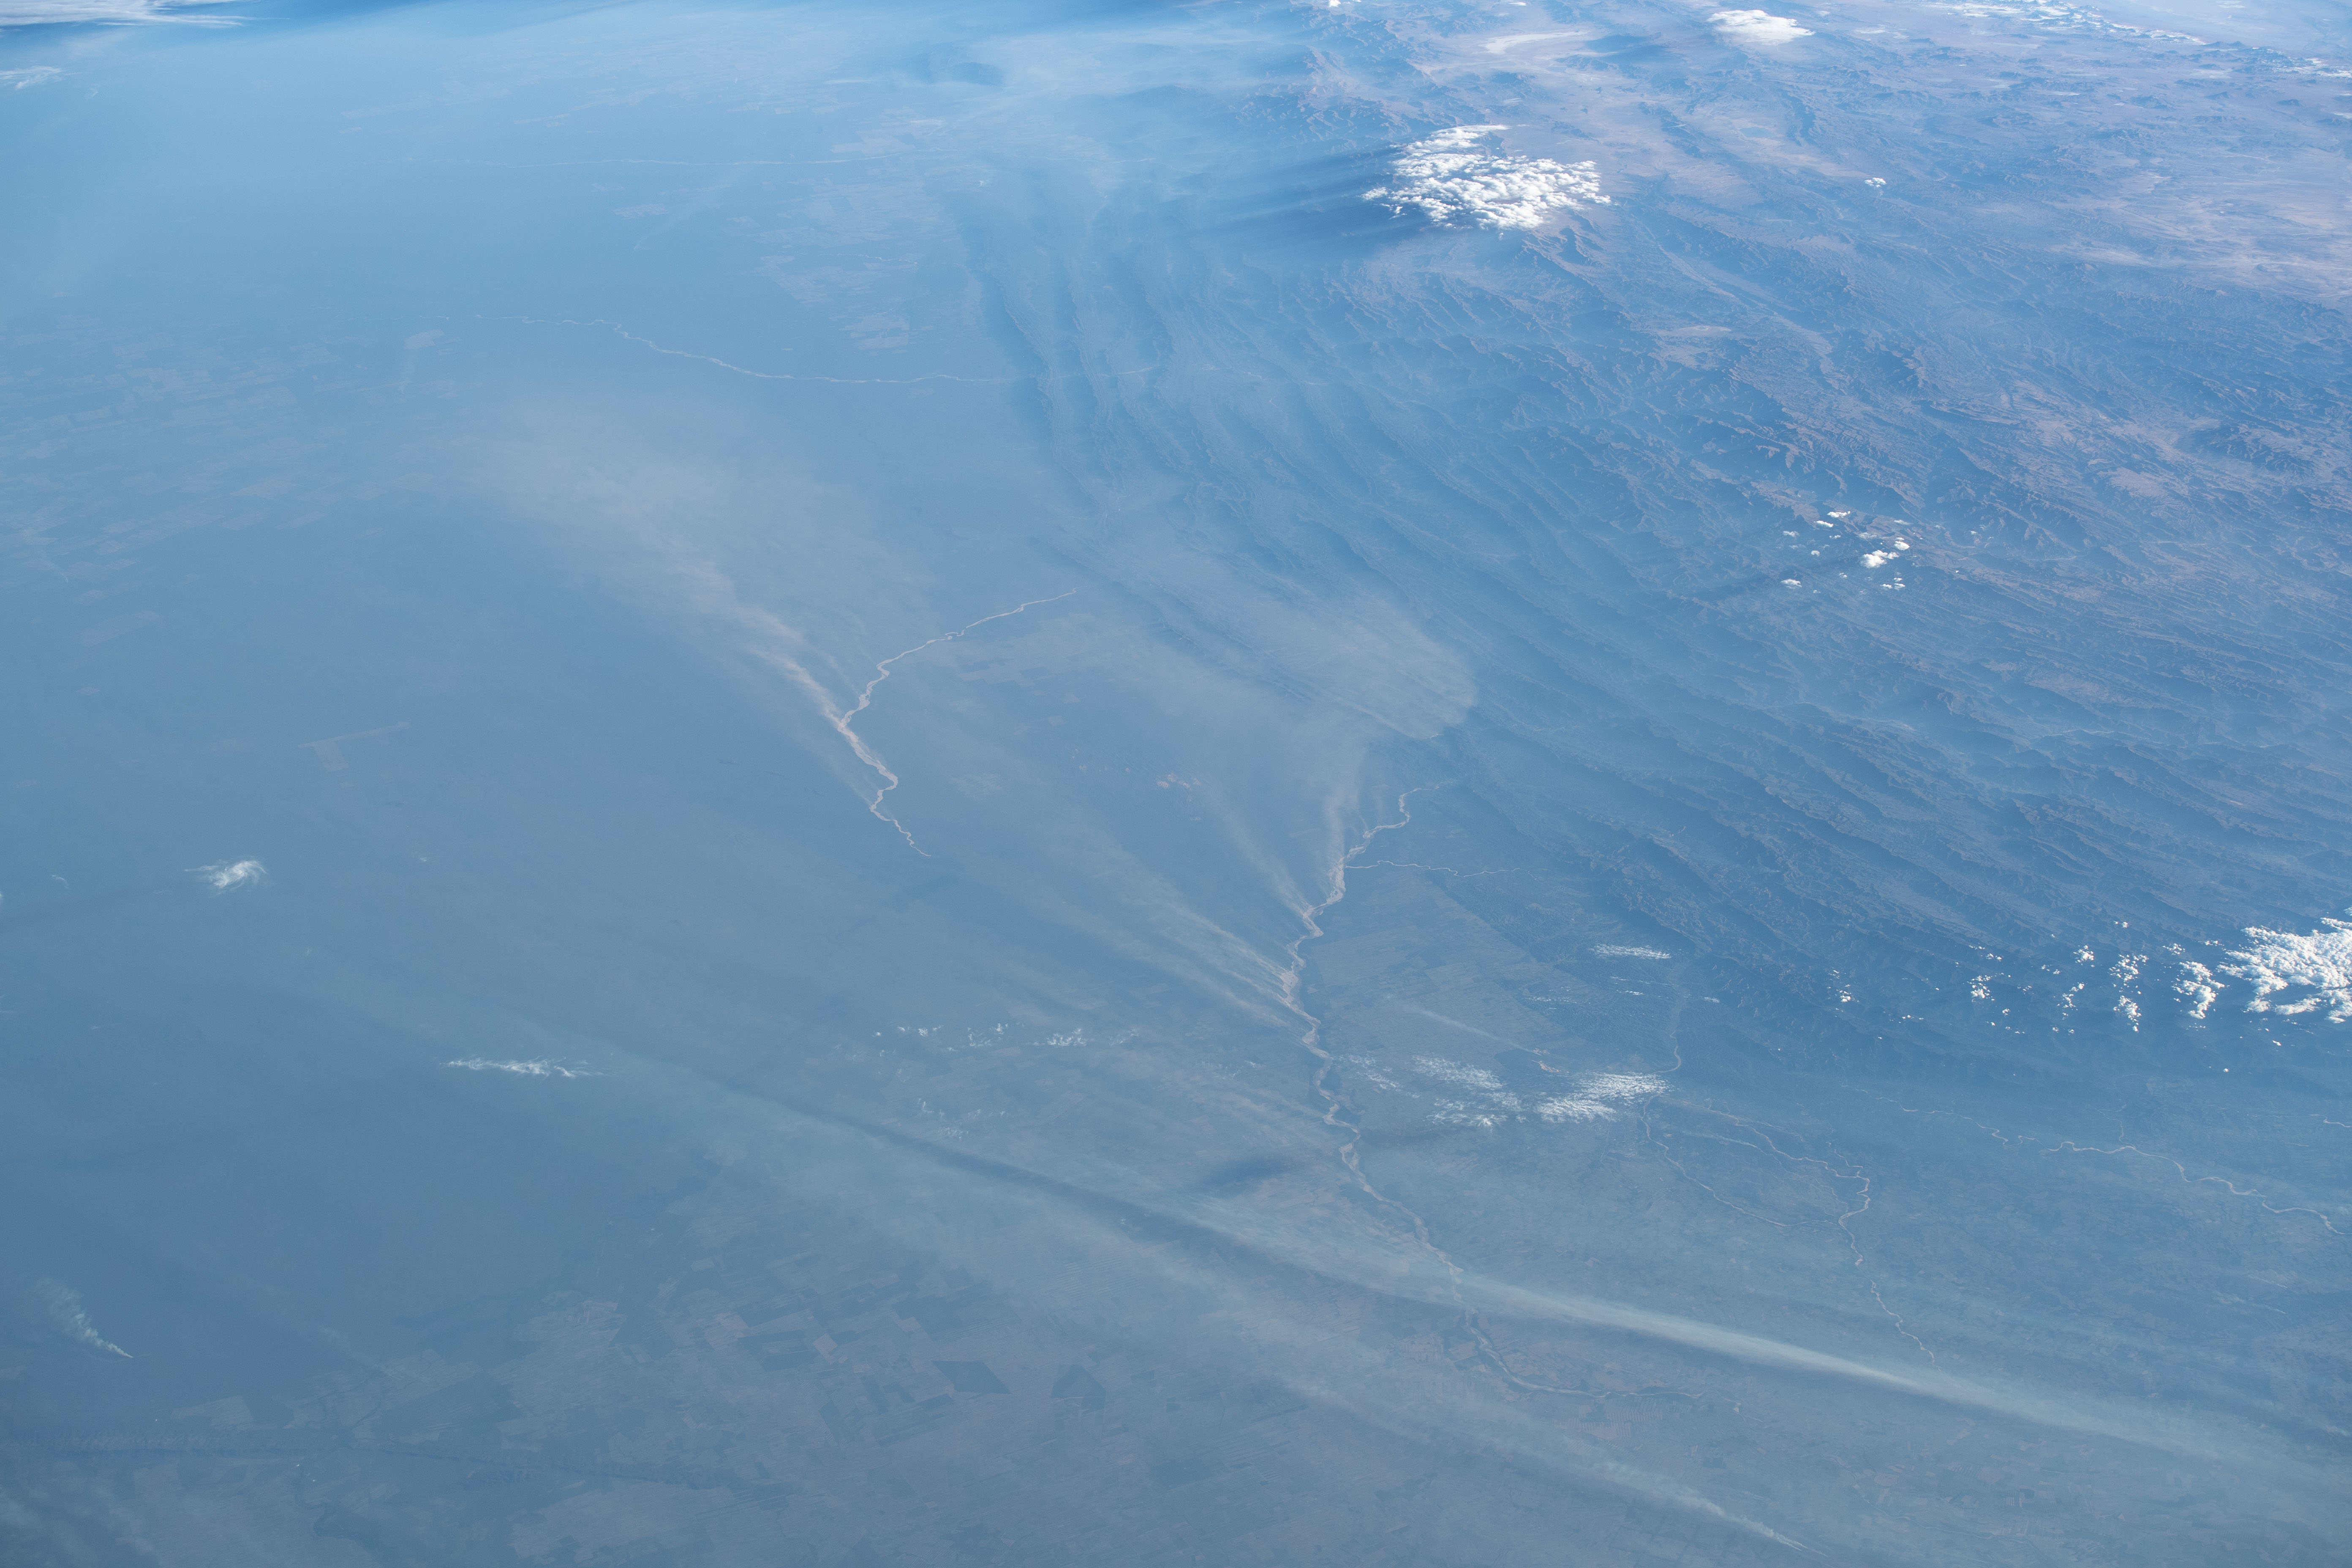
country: BOLIVIA
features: RIO PARAPETI, RIO GRANDE O GUAPAY, CORDILLERA REAL, DUST
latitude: -19.0
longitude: -63.0
